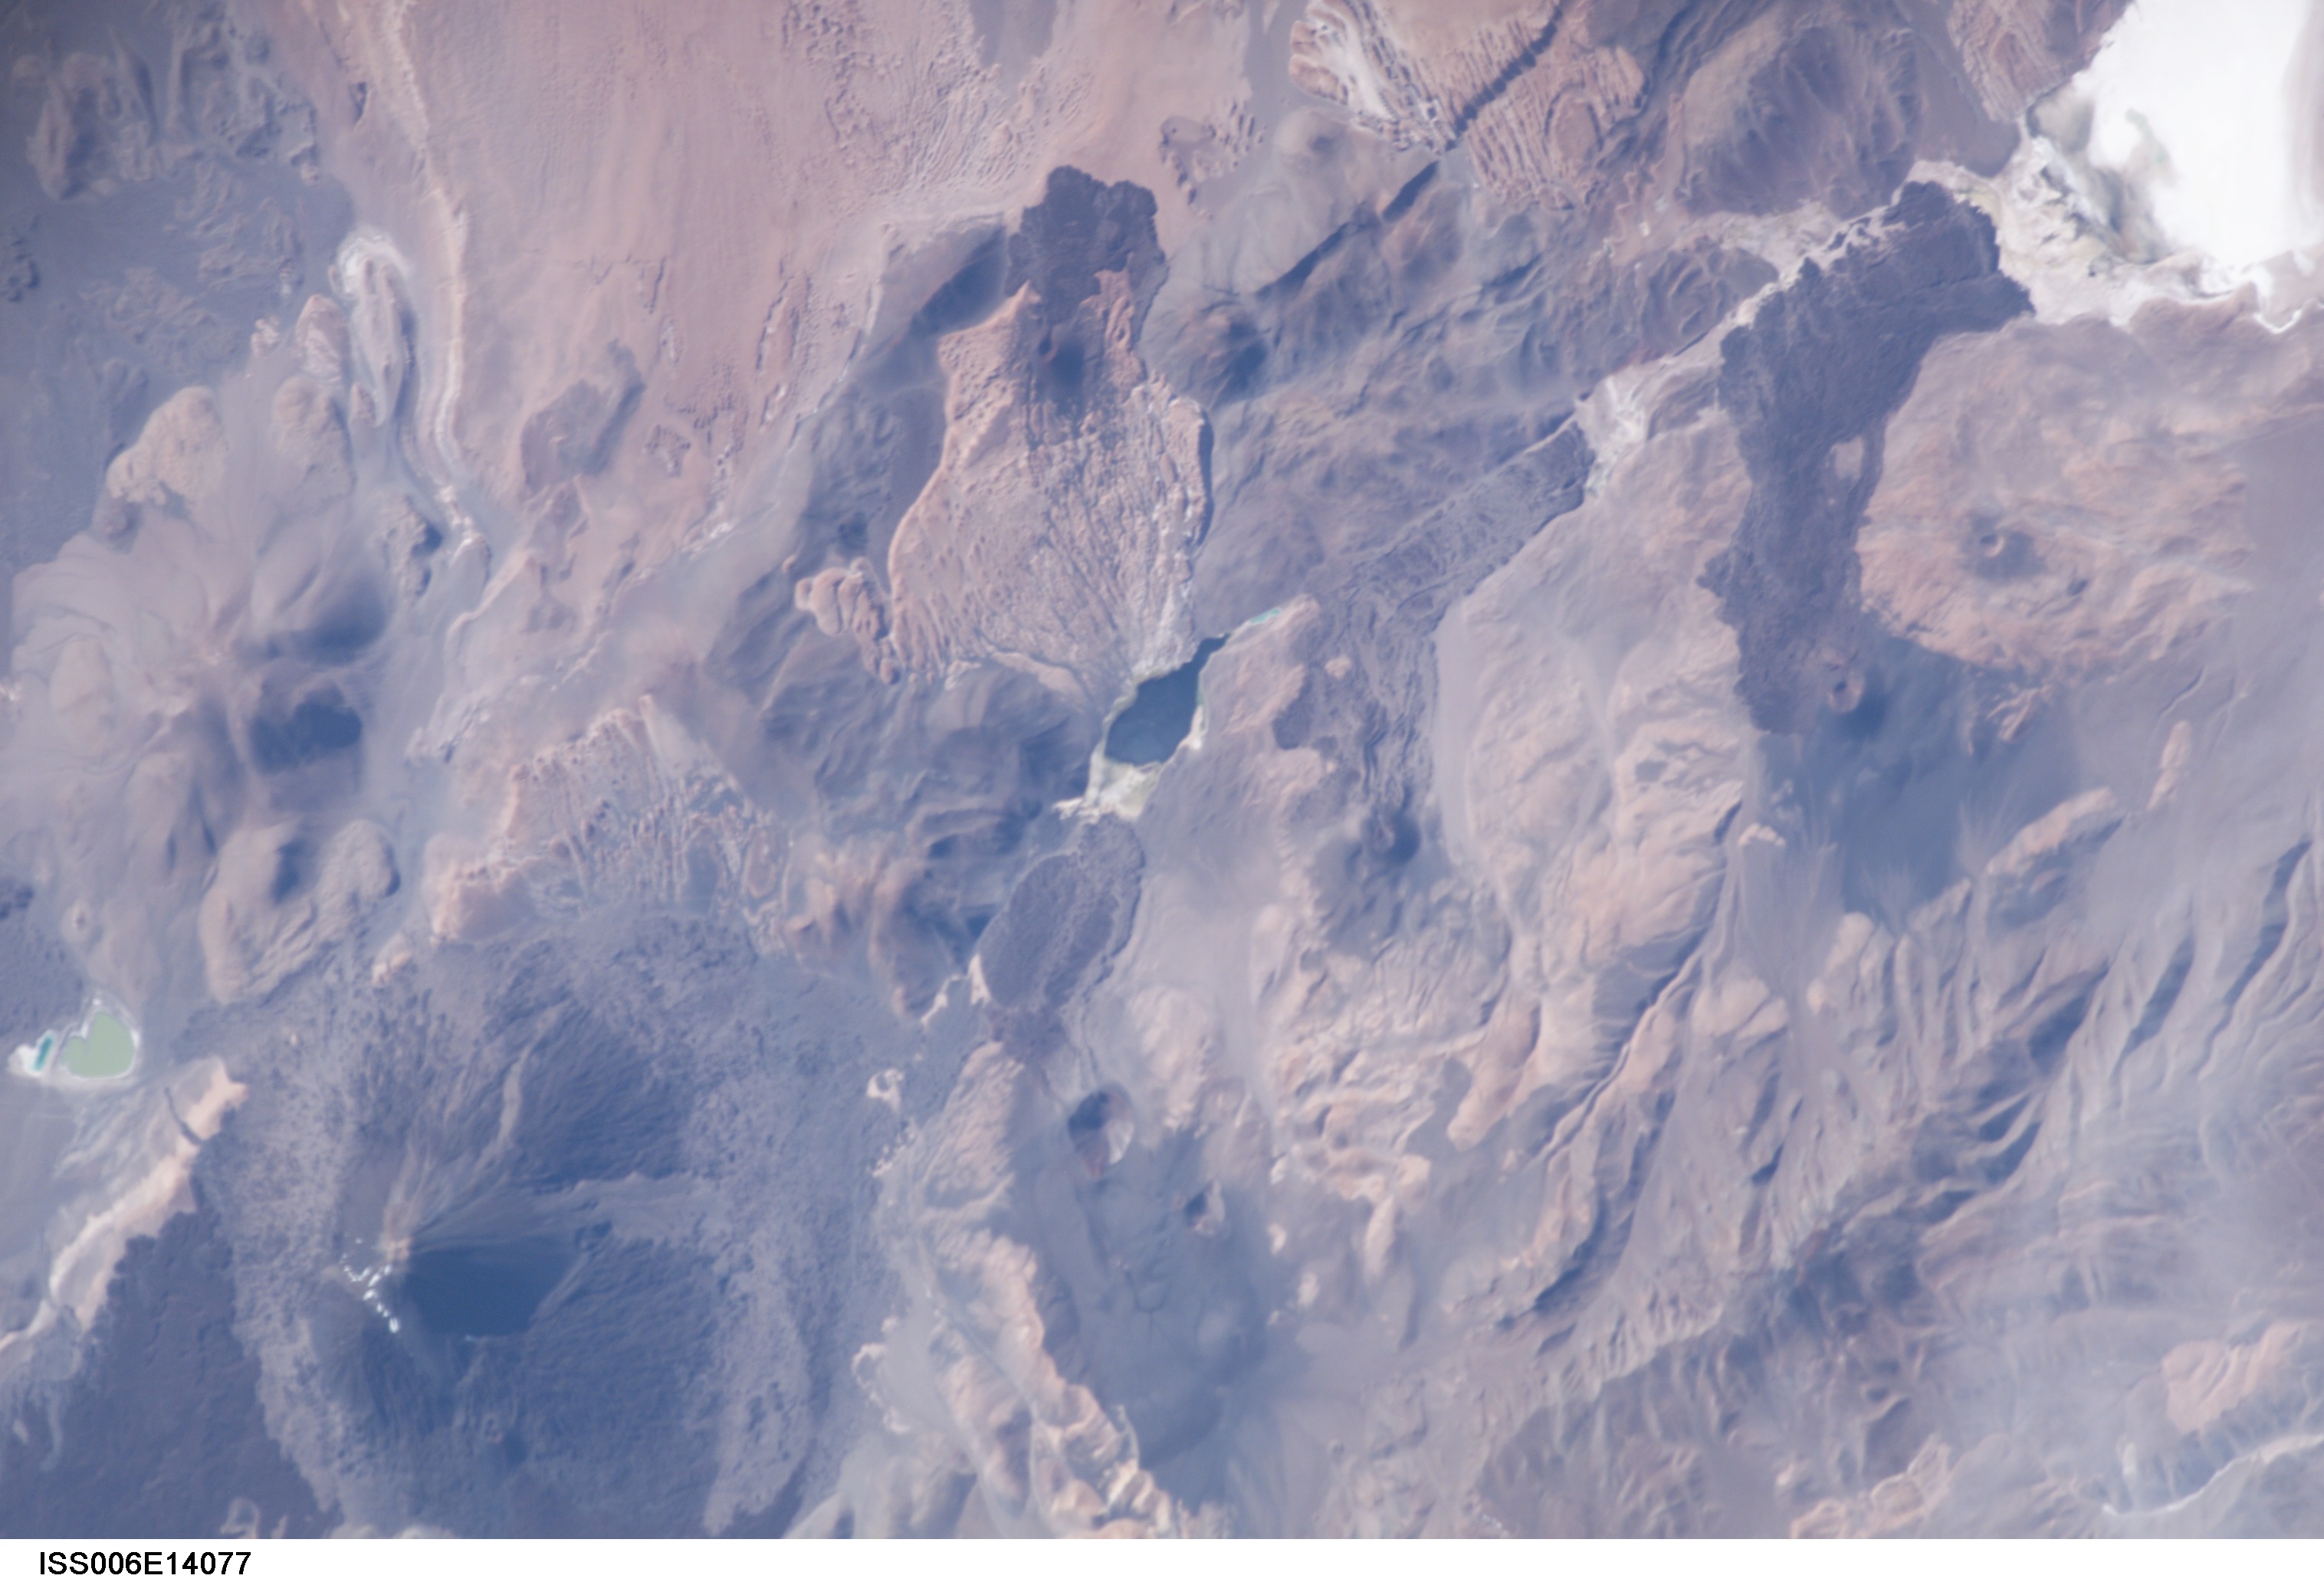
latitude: -26.5
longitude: -68.0
